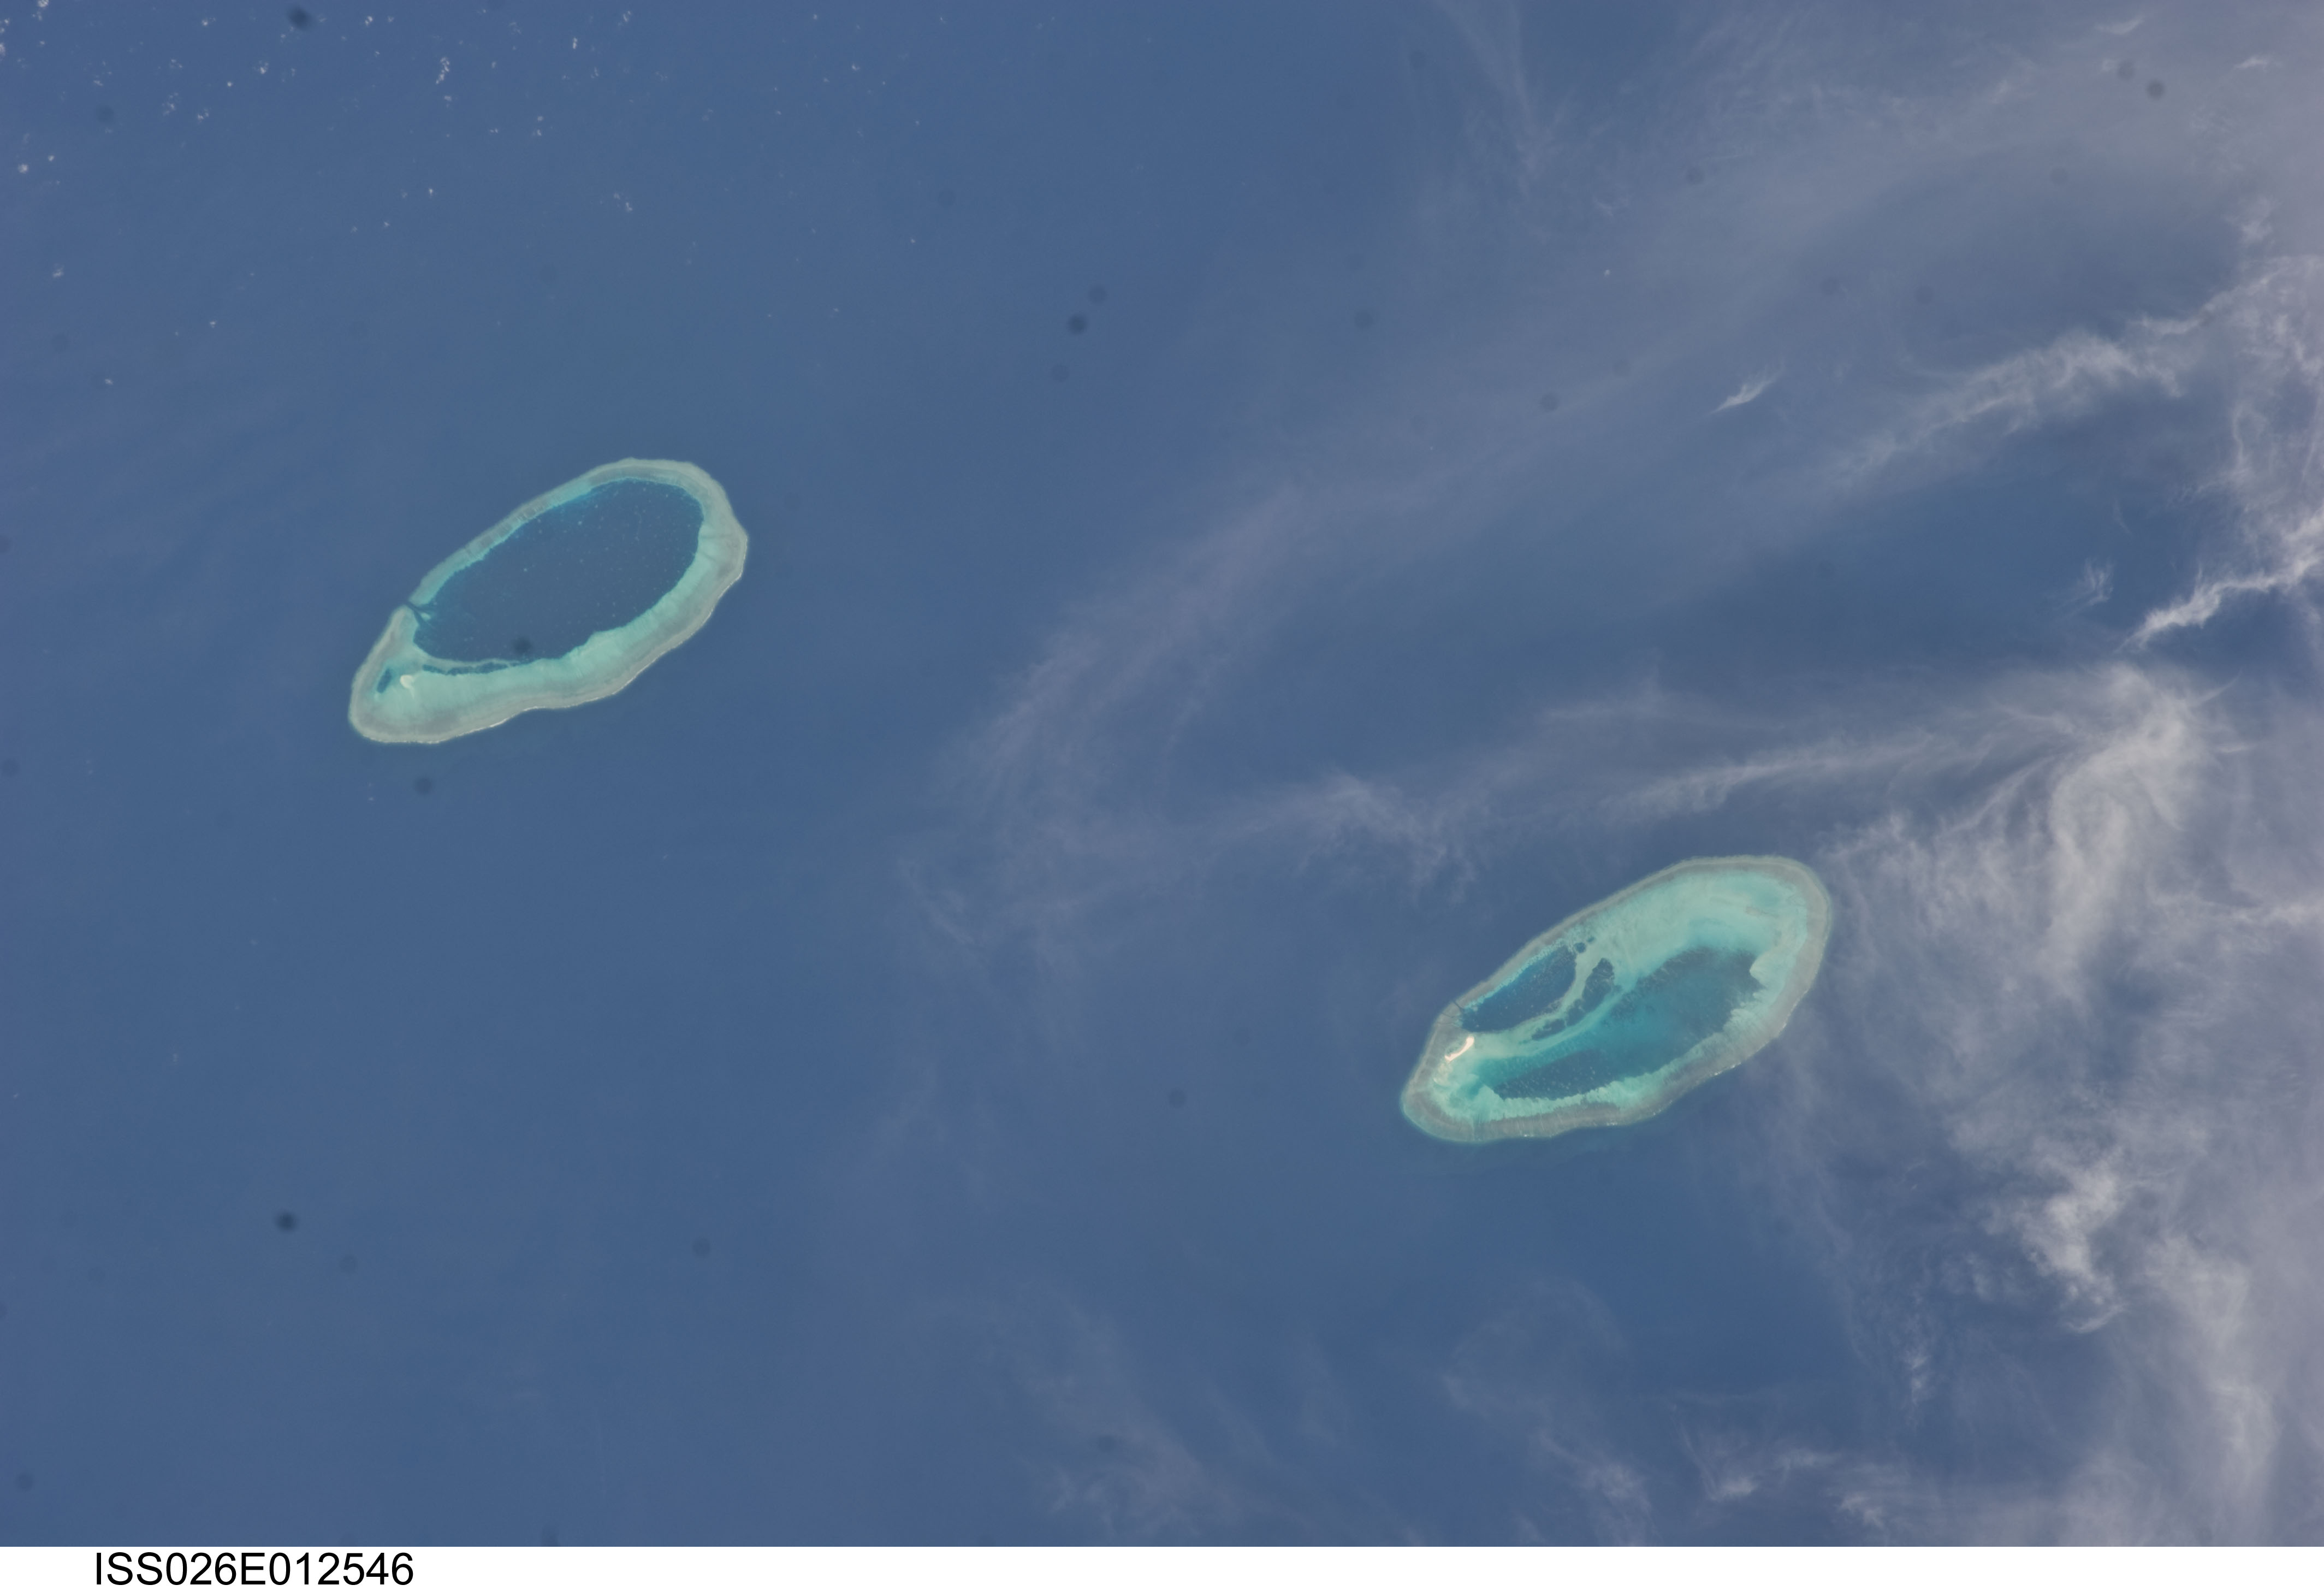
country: AUSTRALIA-WA
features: INDIAN O., BEDWELL I., REEFS, SHOALS
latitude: -17.2
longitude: 119.5
